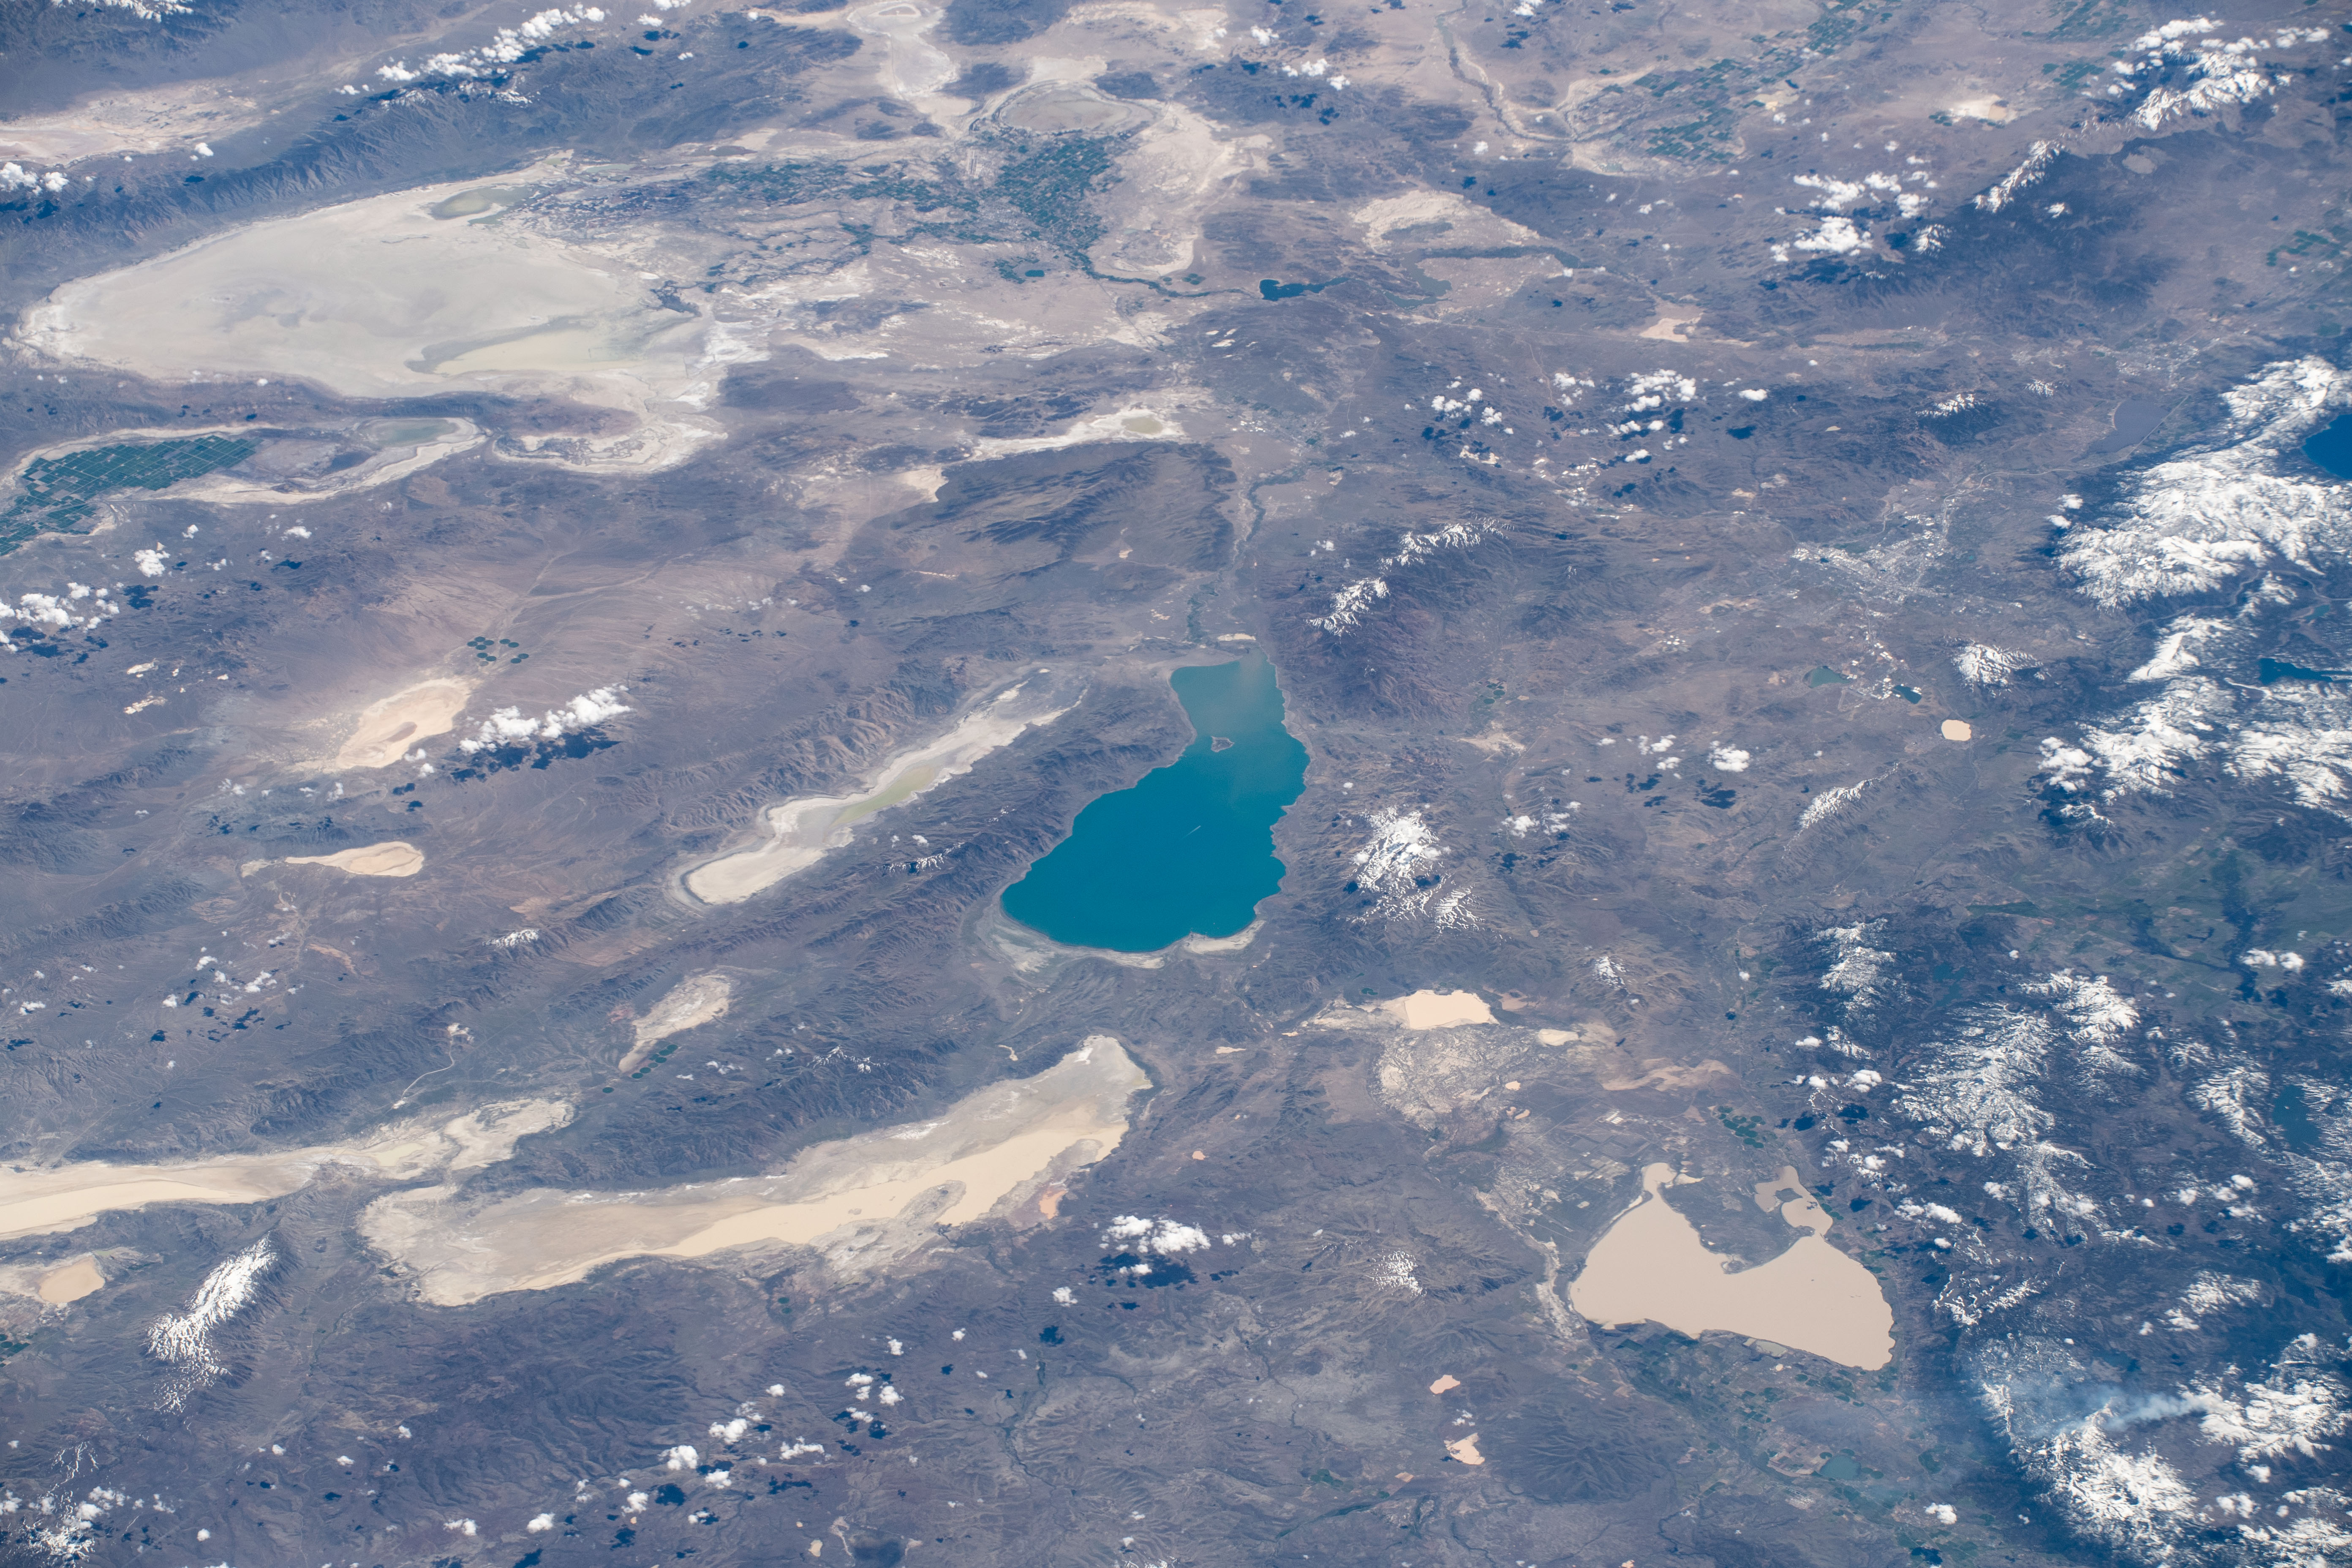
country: USA-NEVADA
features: PYRAMID LAKE, RENO, CARSON CITY, HONEY LAKE
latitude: 40.0
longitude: -119.5
